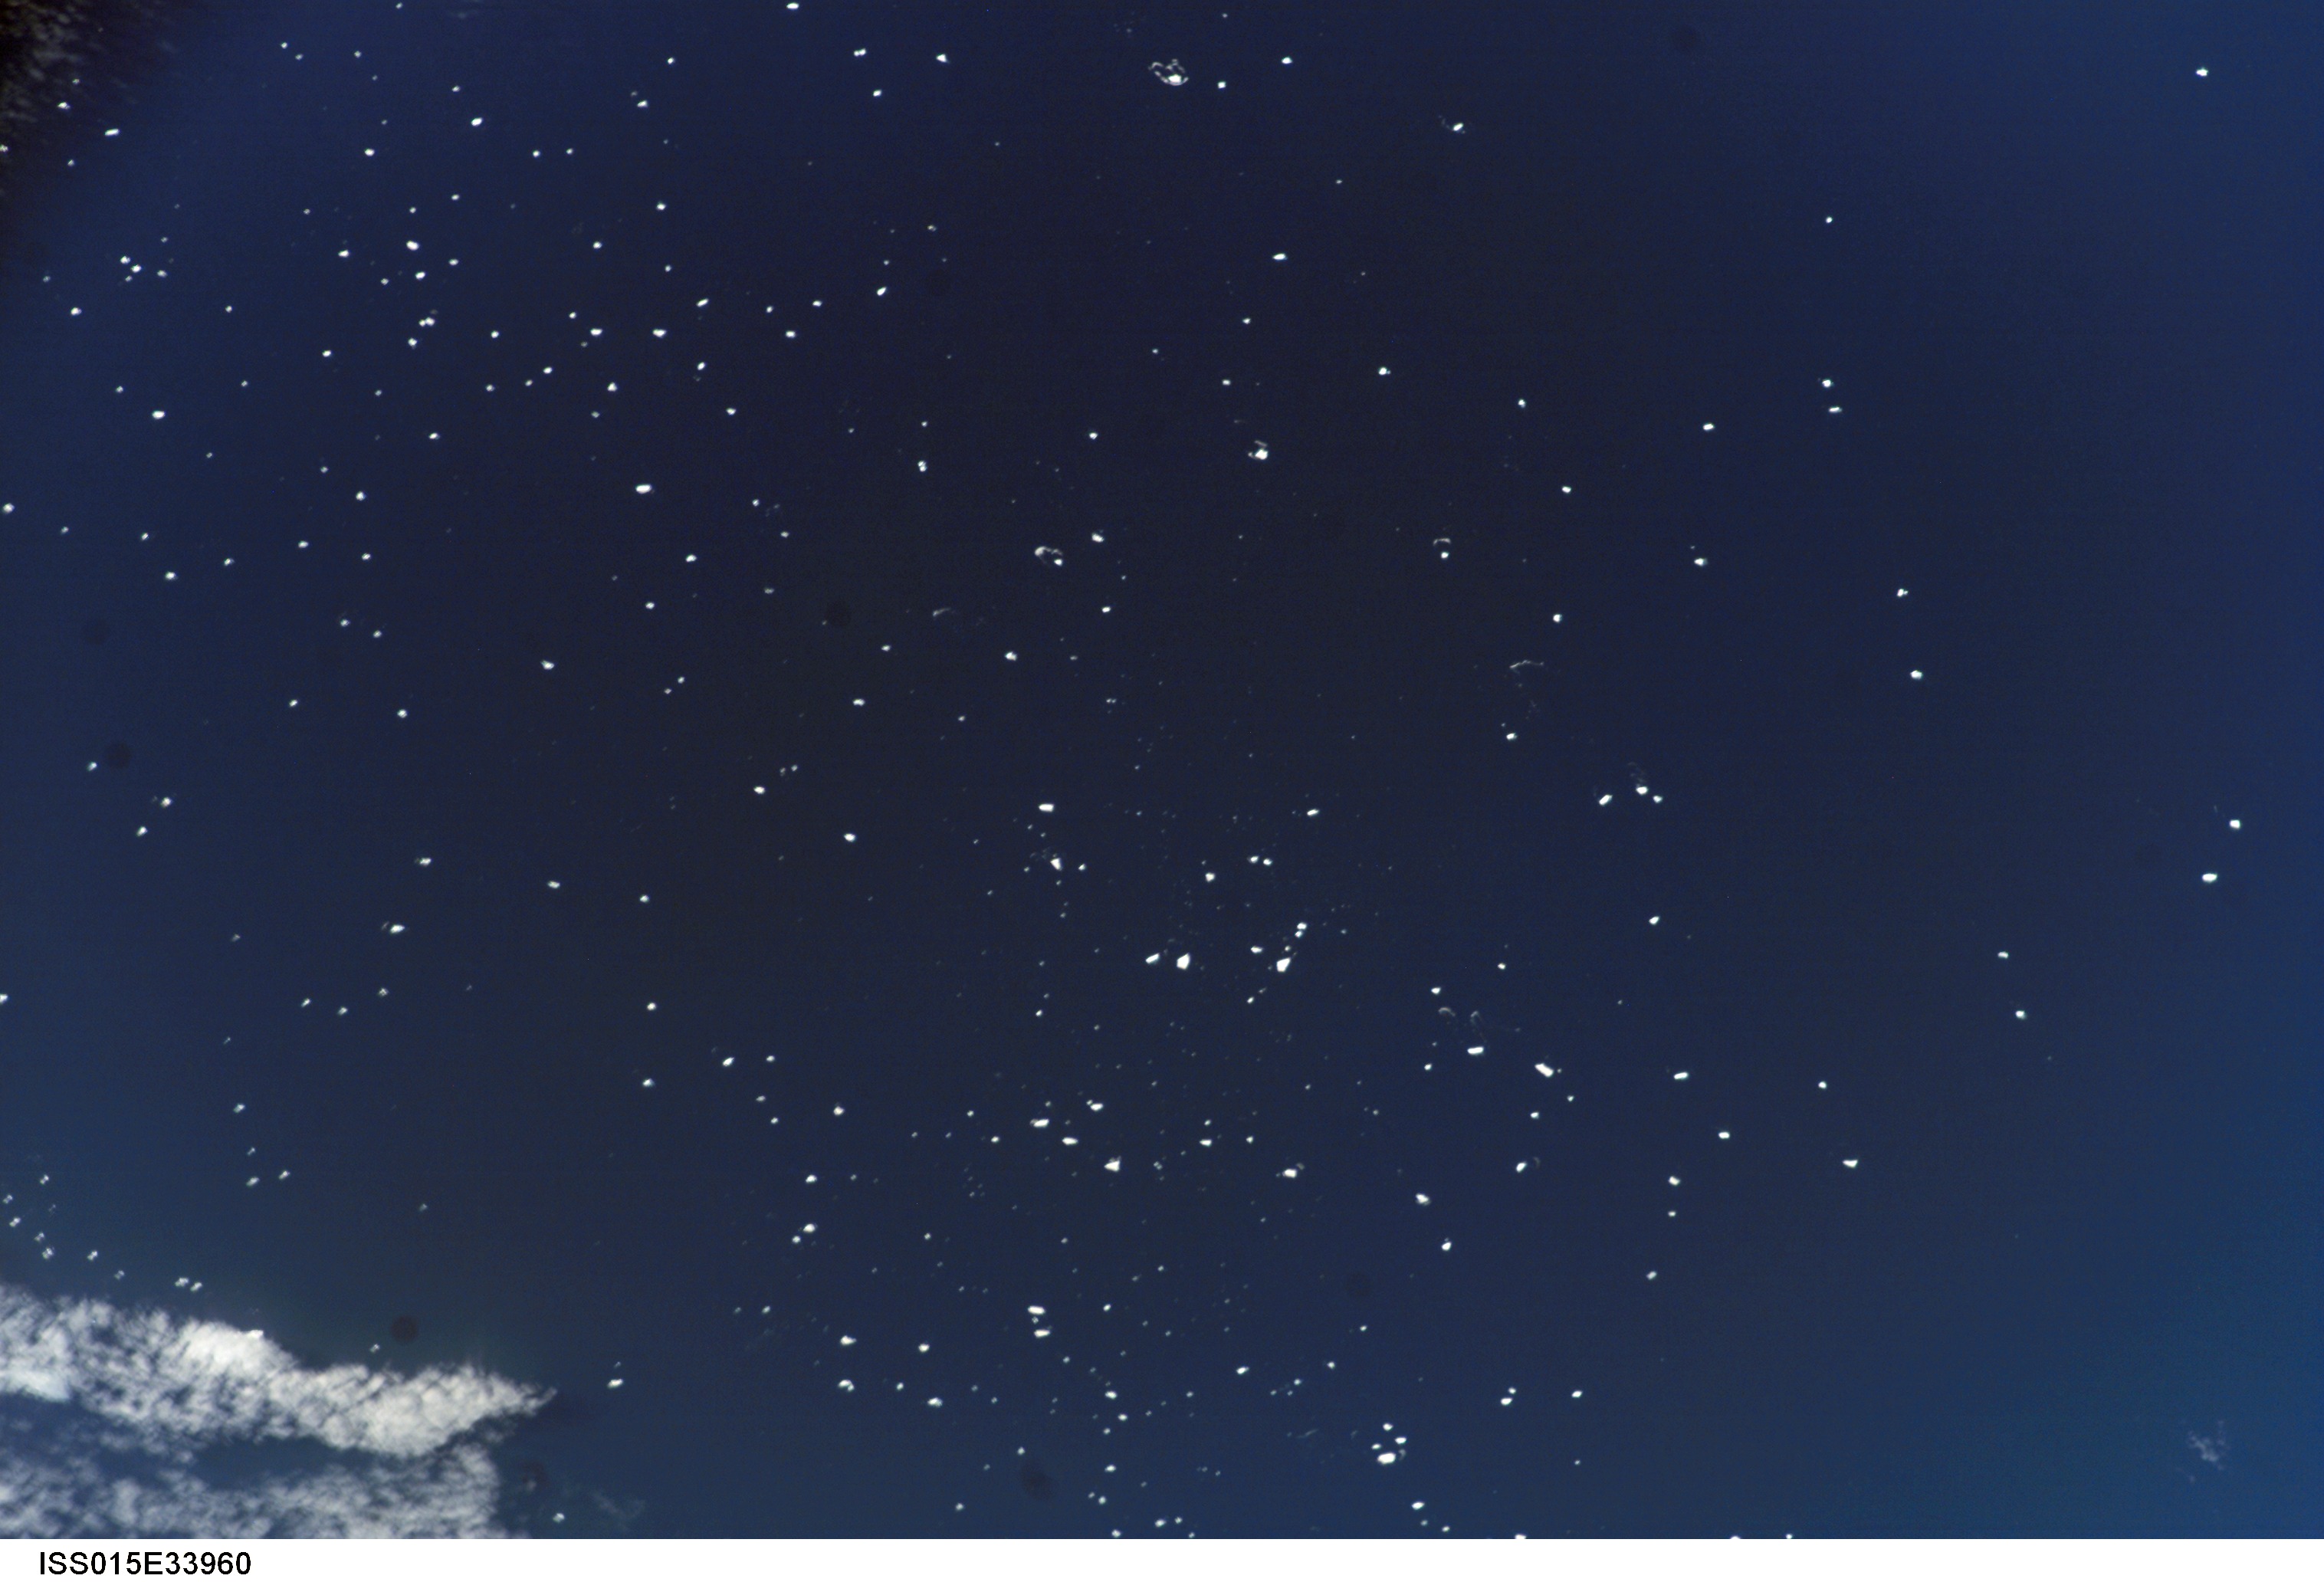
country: ATLANTIC OCEAN
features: SEA SURFACE, SMALL ICEBERGS
